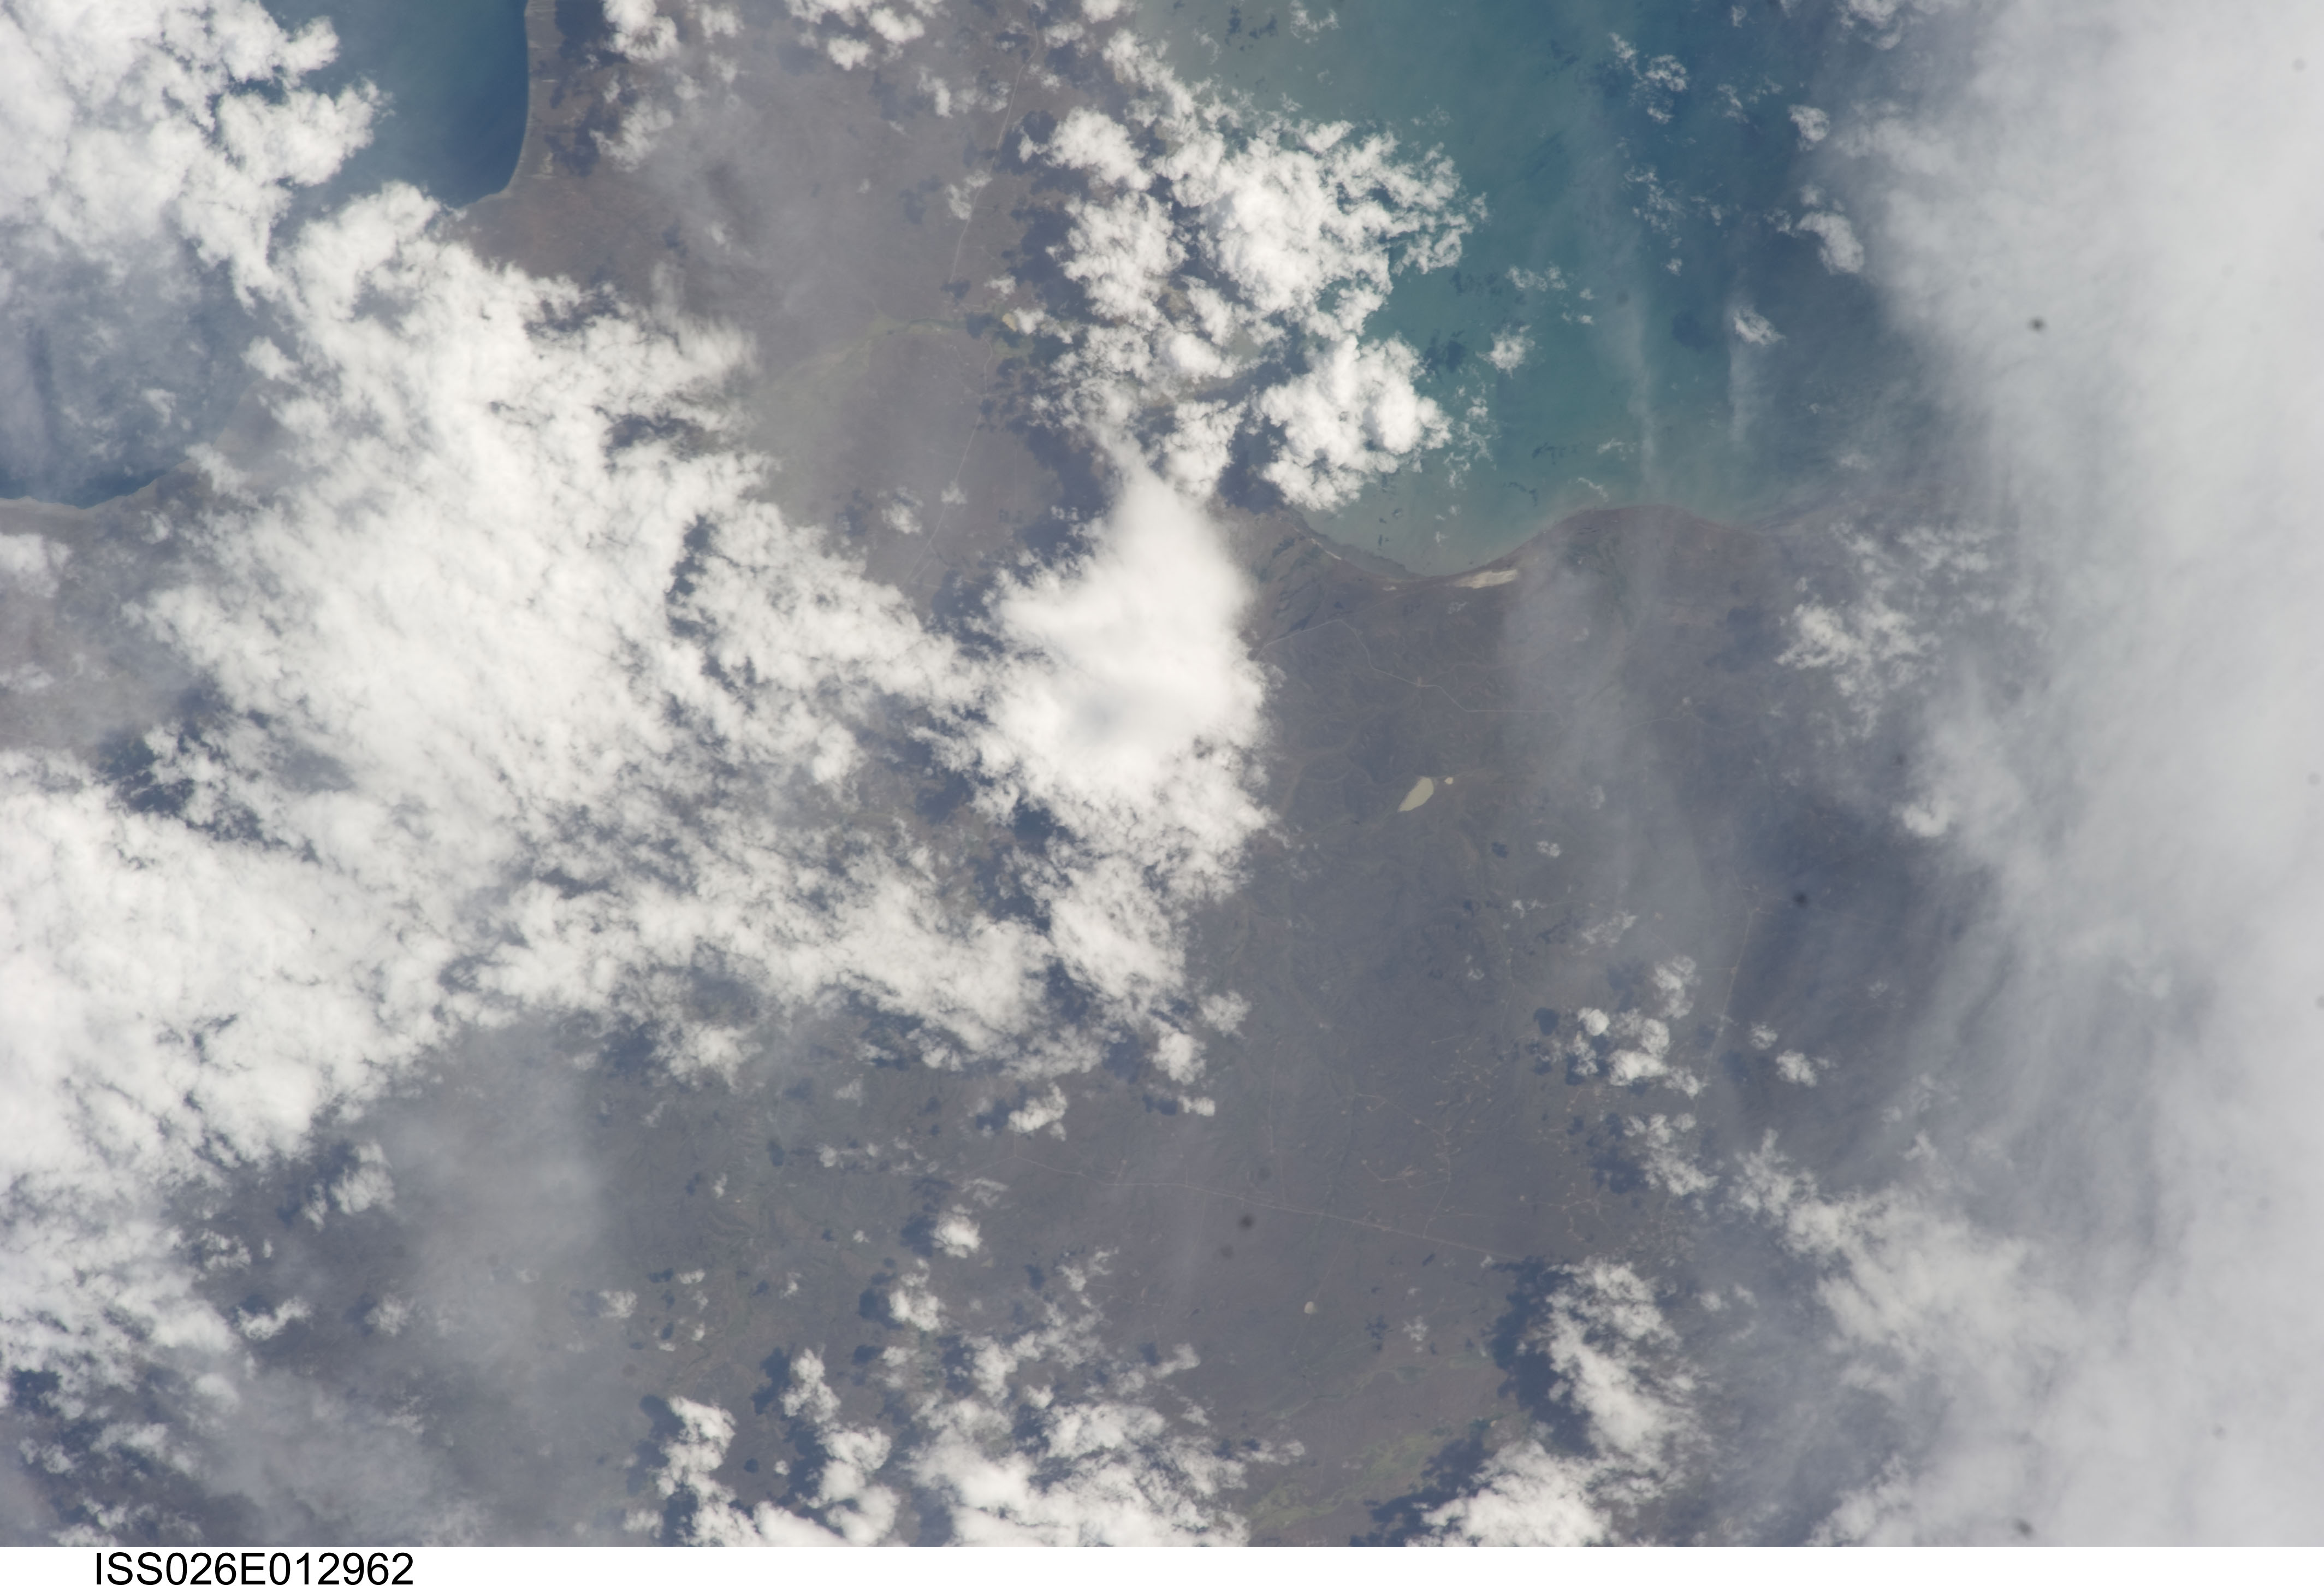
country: CHILE
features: GRAND ISLAND, LOMAS BAY, ROADS, DRAINAGE
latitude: -52.8
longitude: -69.3
